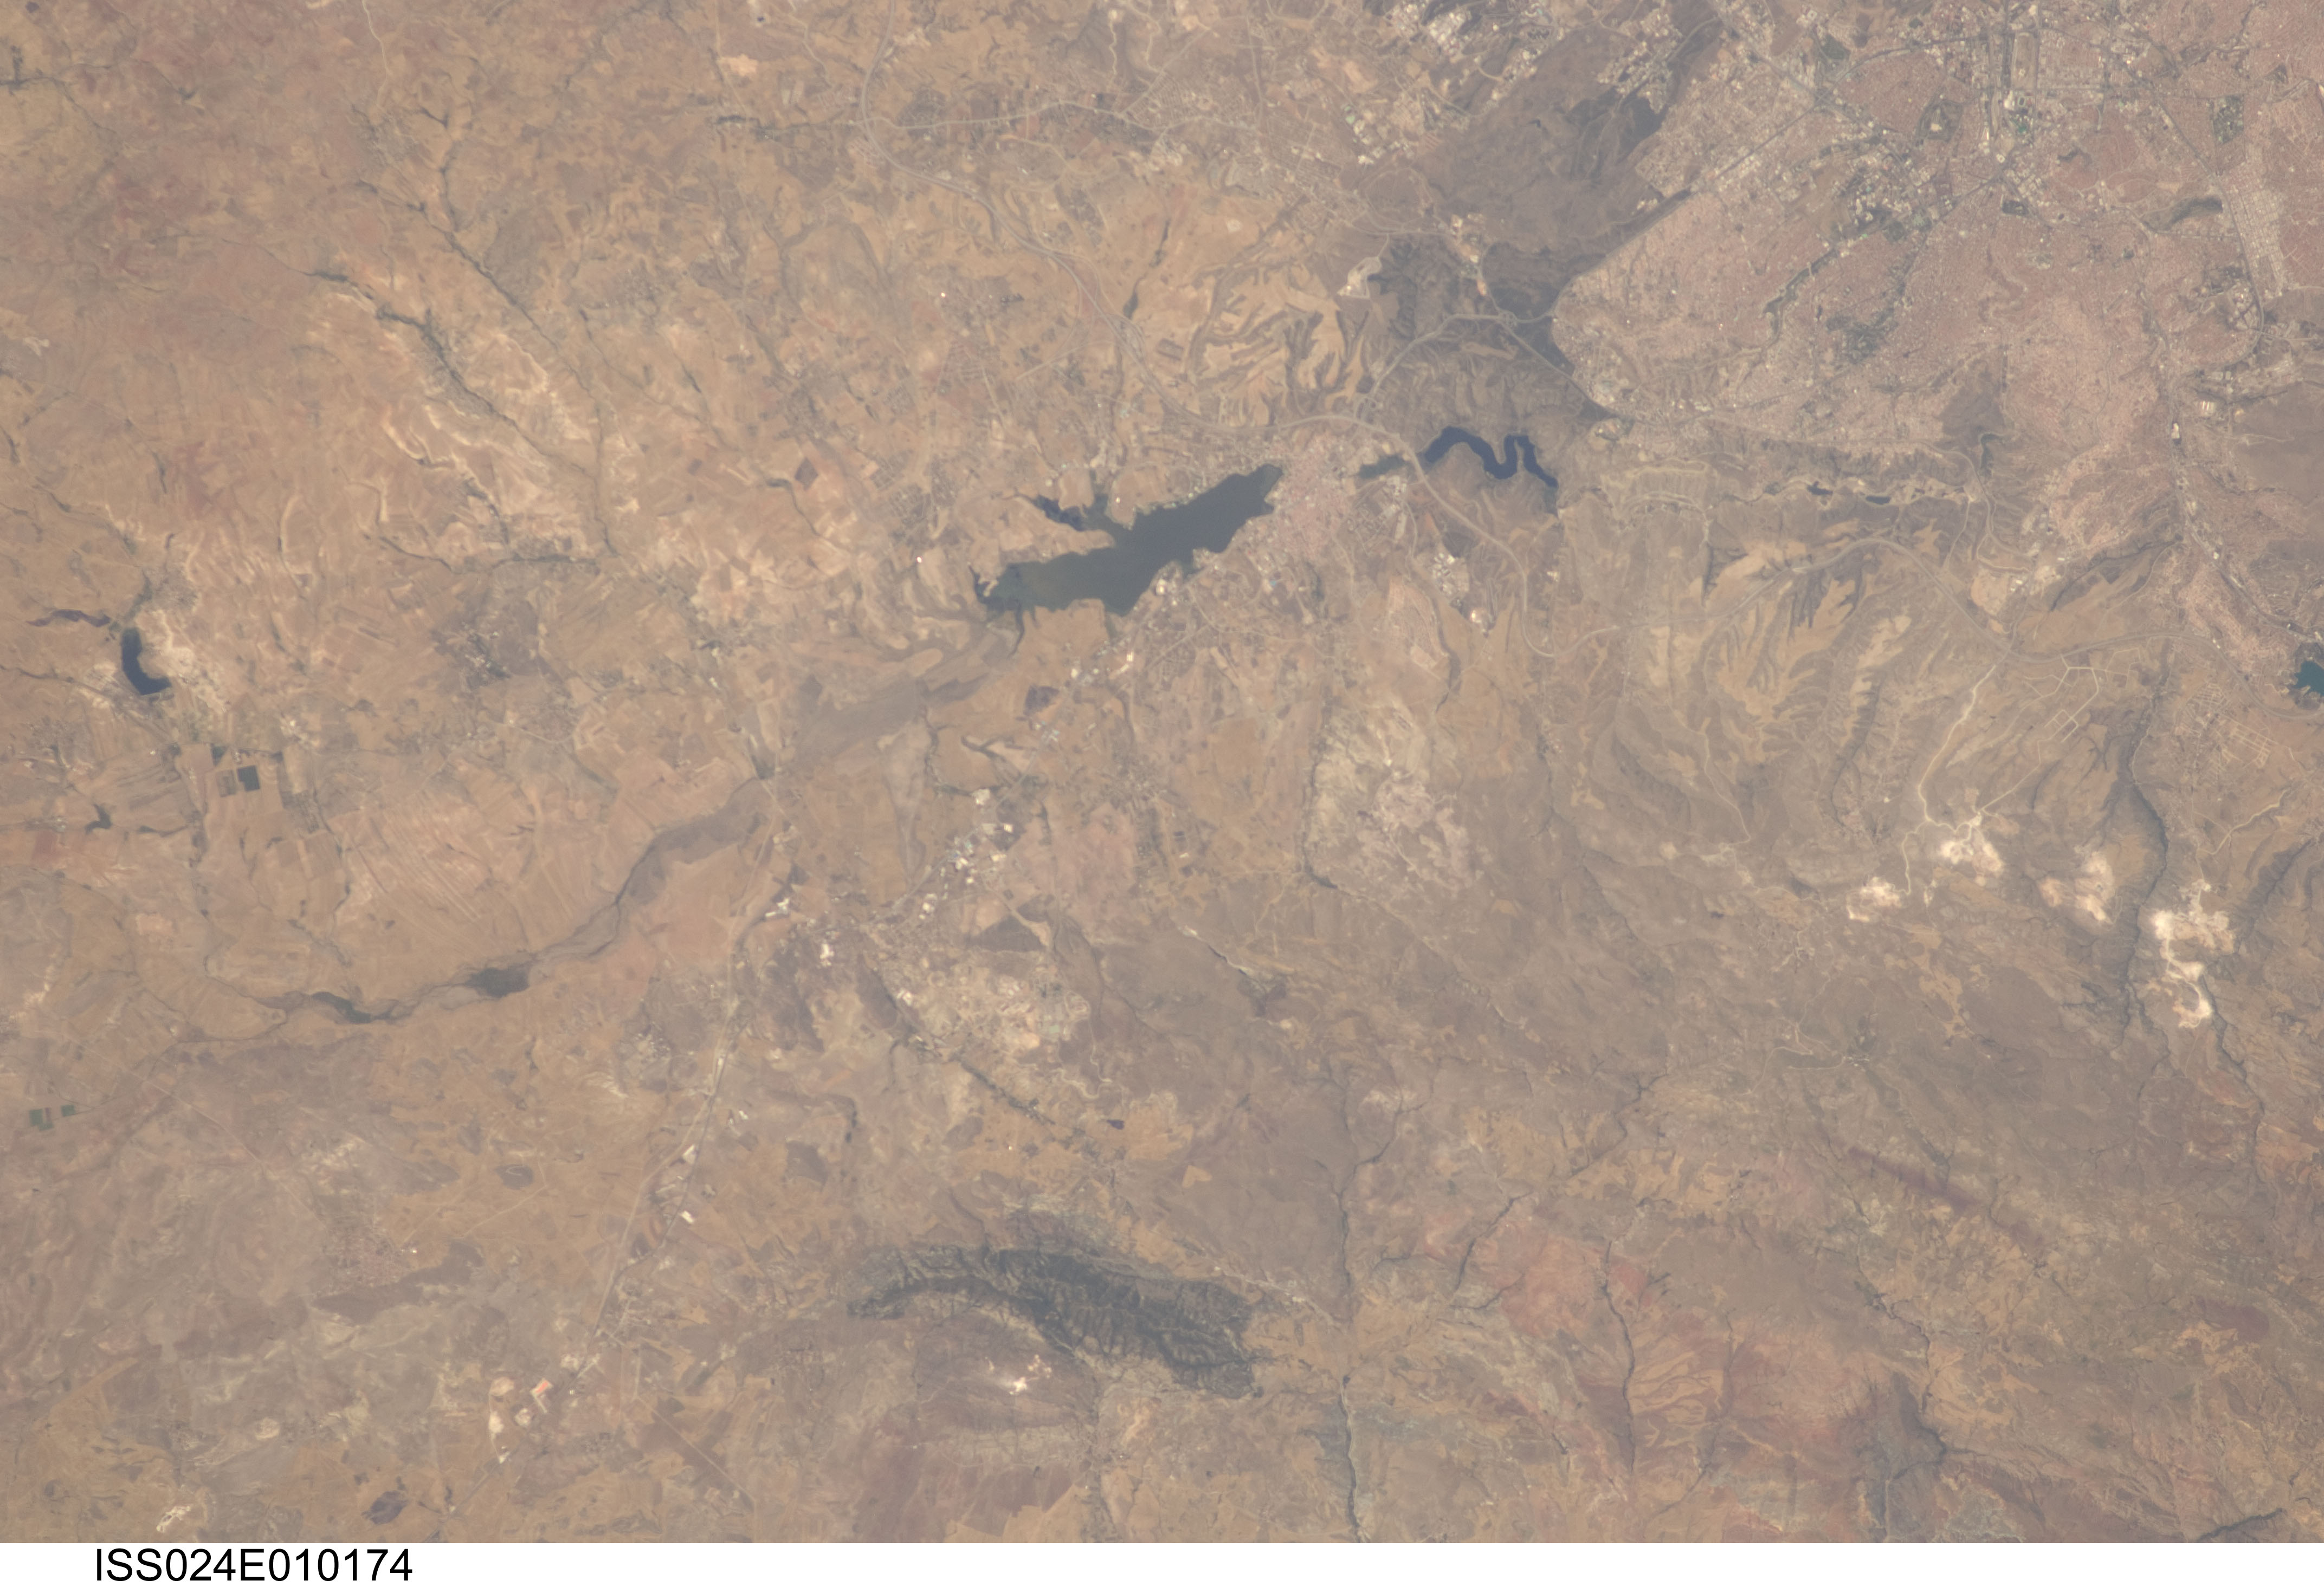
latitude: 39.7
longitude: 32.8
